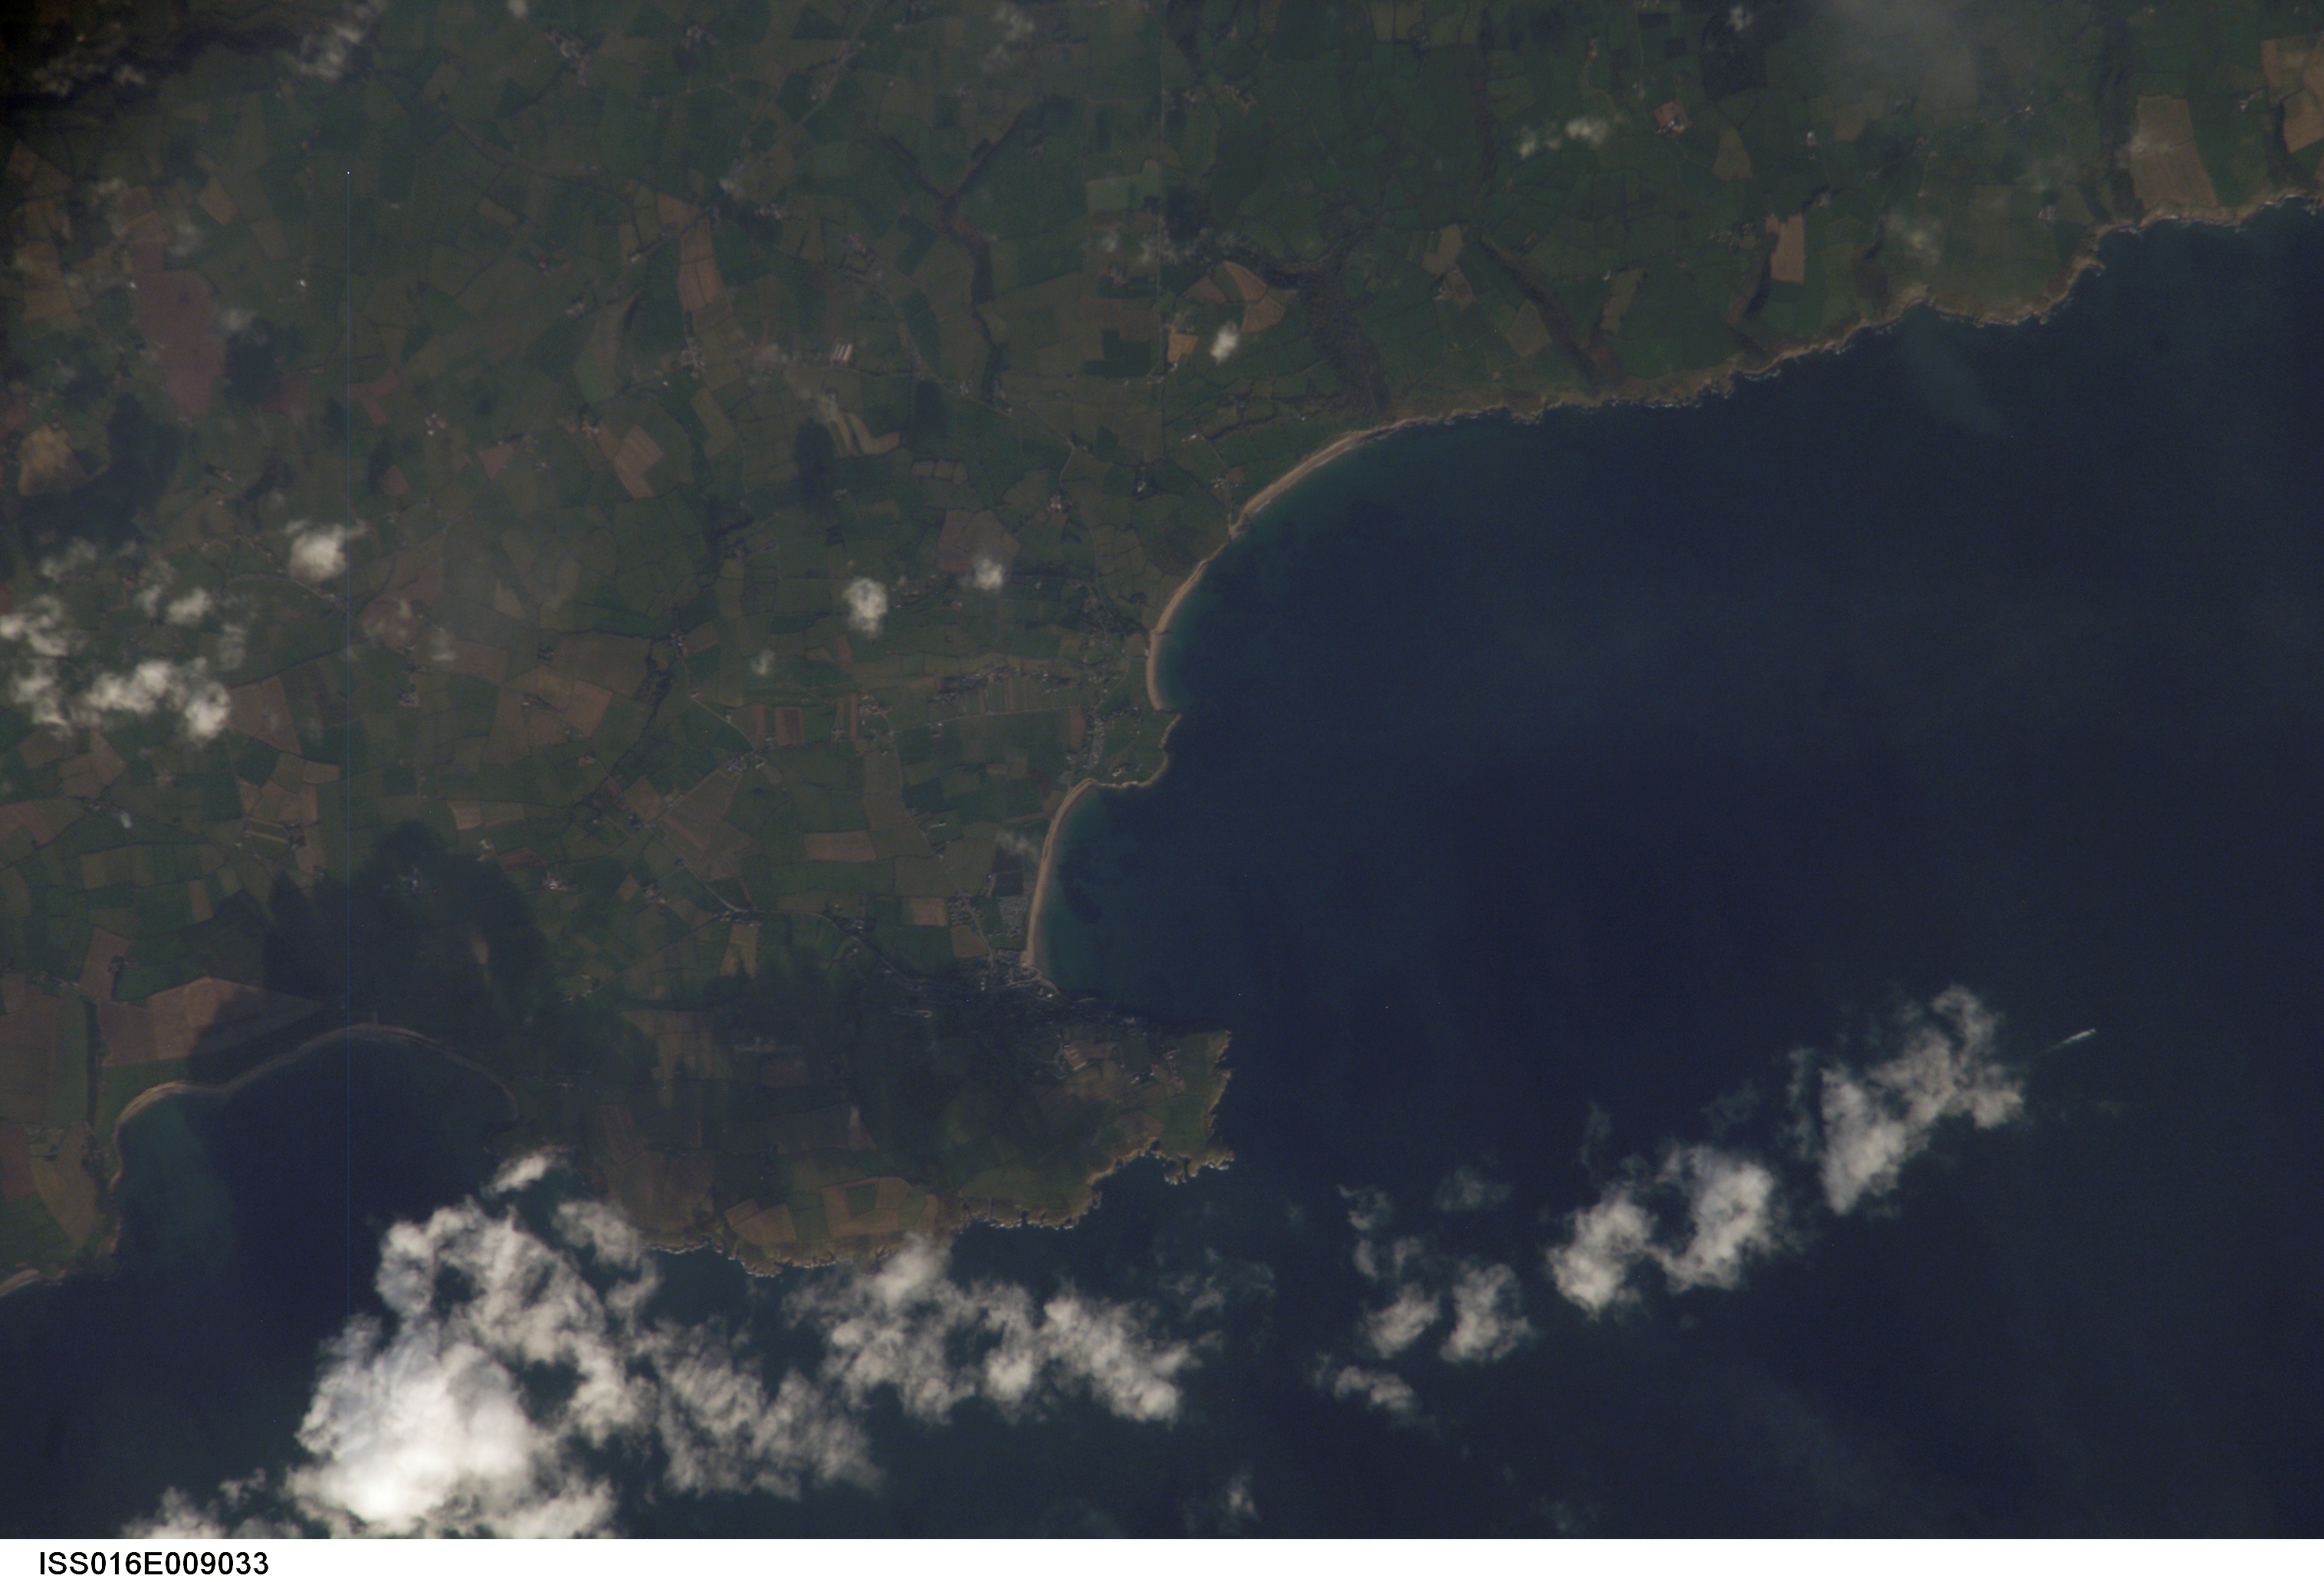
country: IRELAND
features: ARDMORE, ARDMORE B.
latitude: 52.0
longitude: -7.7
